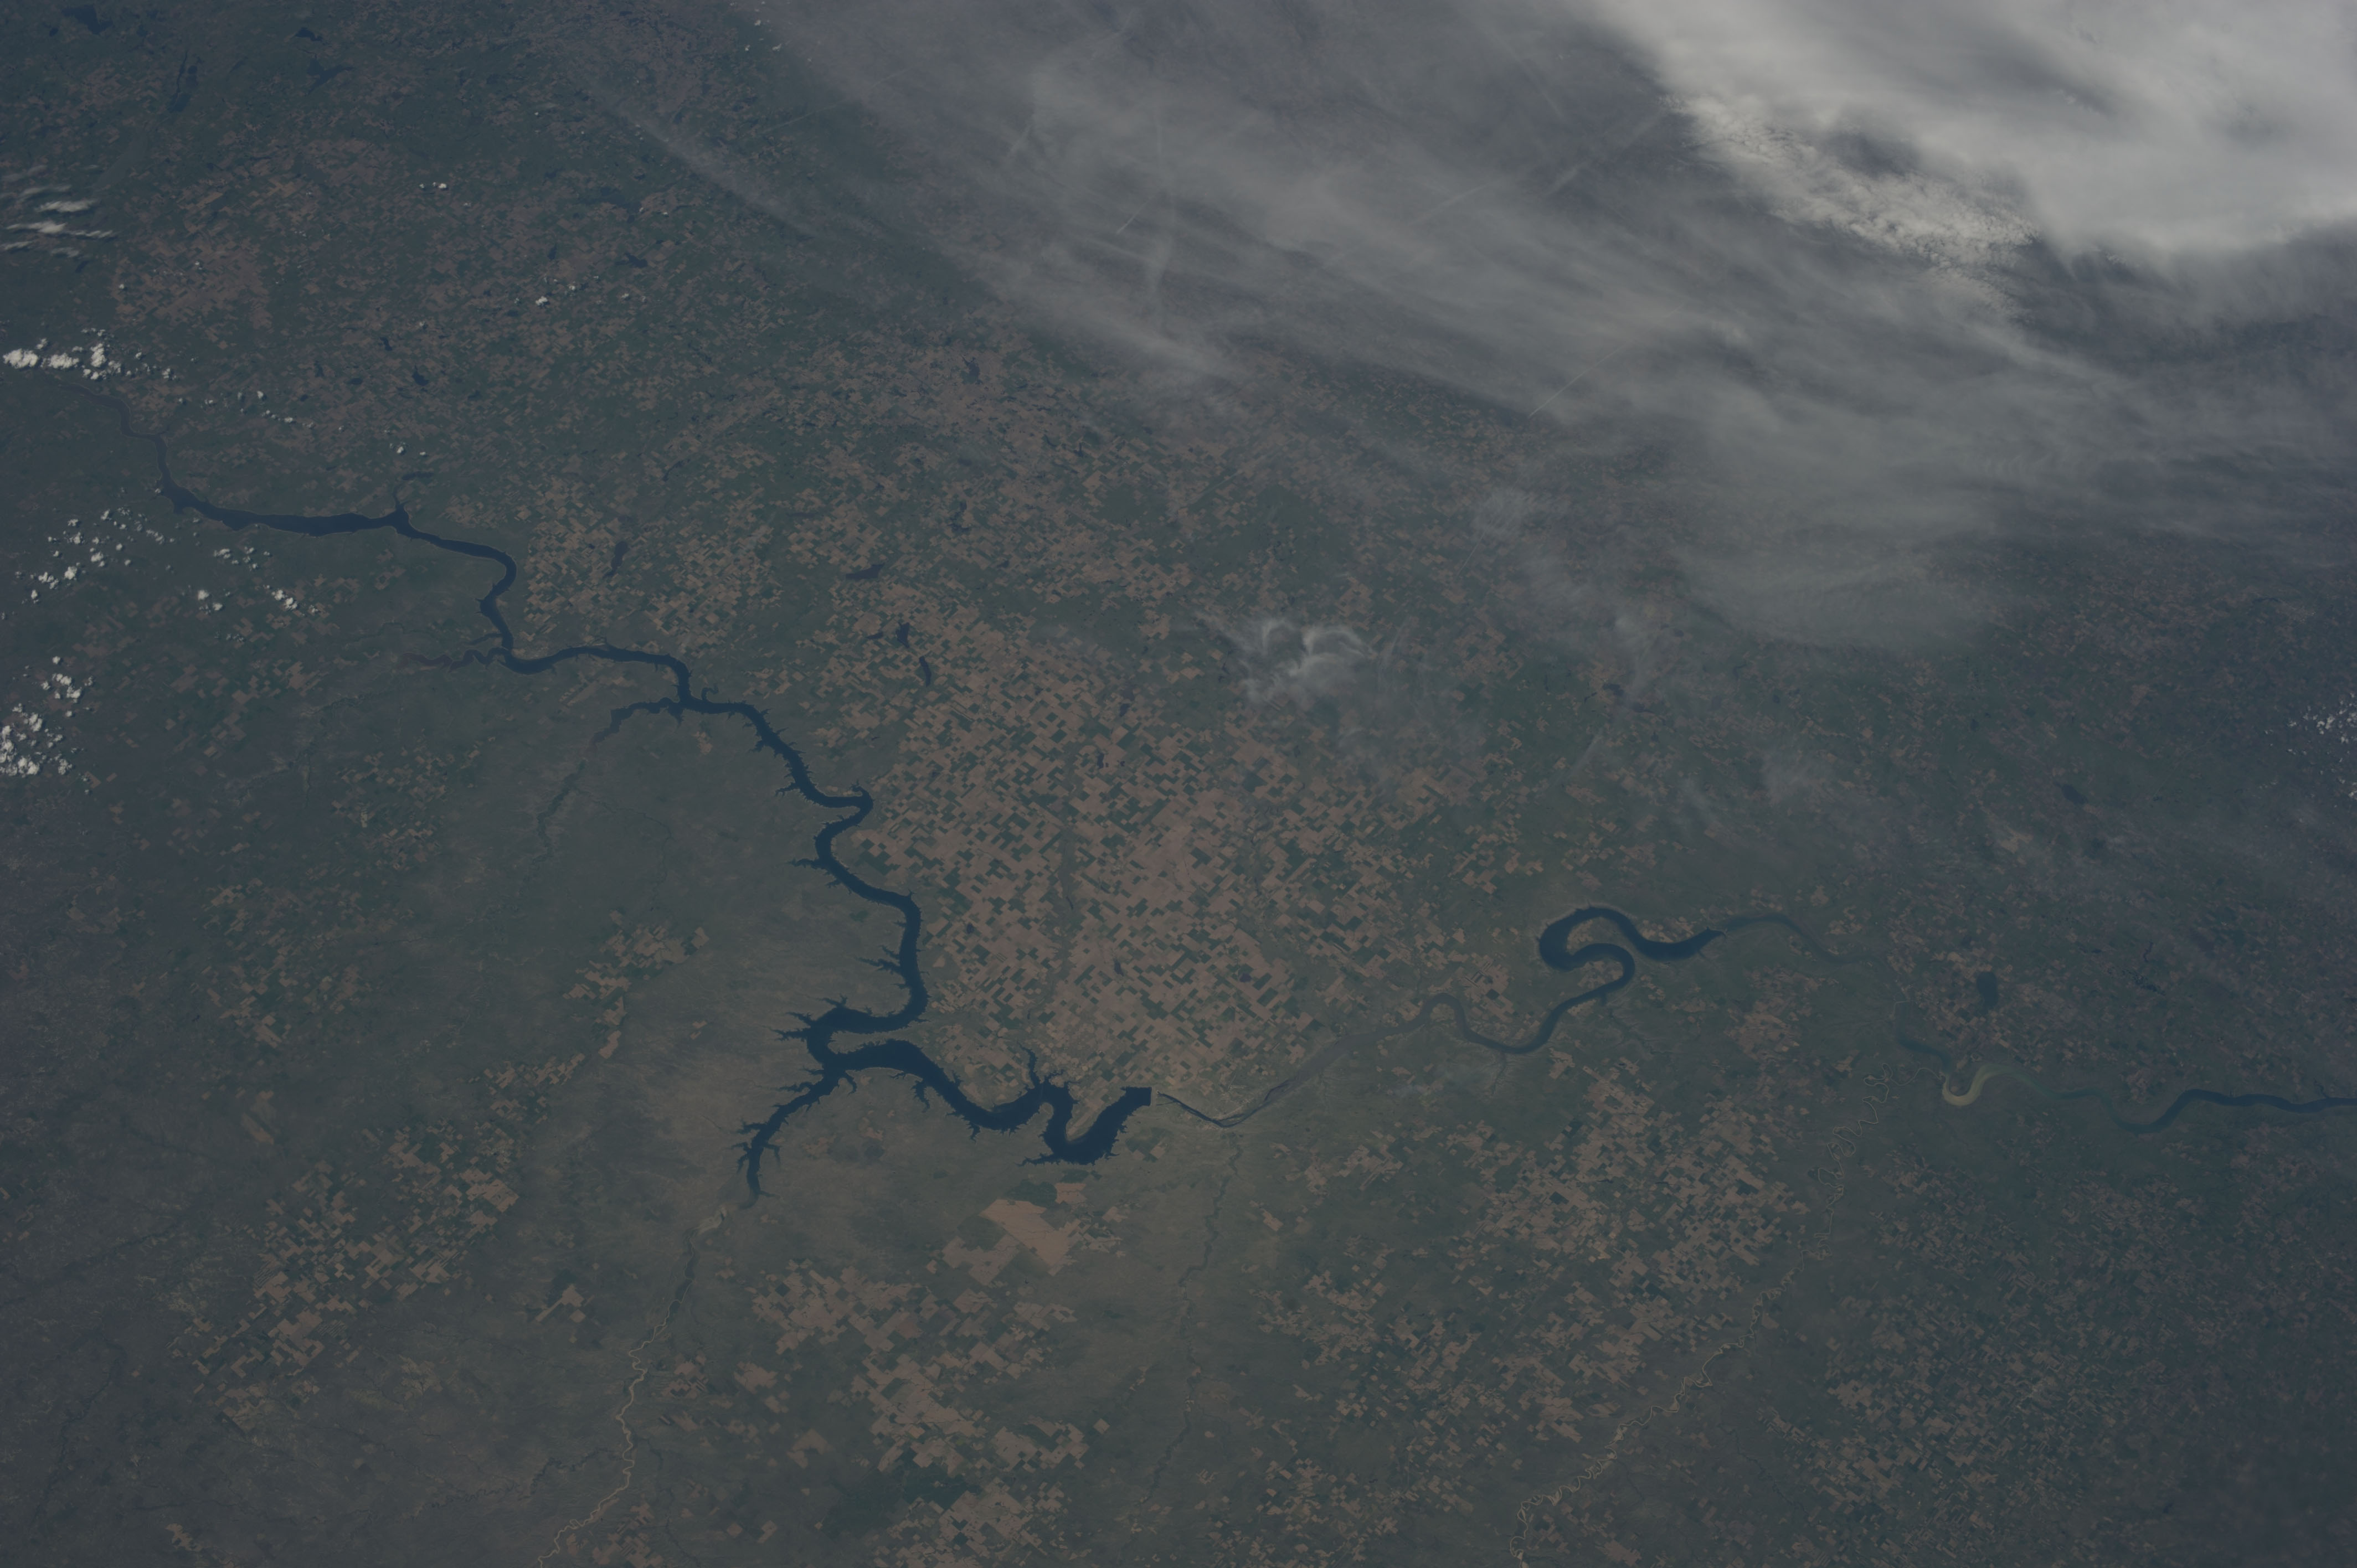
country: USA-SOUTH DAKOTA
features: SOUTH DAKOTA, PIERRE, LAKE SHARPE.,SOUTH DAKOTA, RIVER, MISSOUR RIVER, PIERRE,PIERRE S. DAKOTA, MISSOURI RIVER
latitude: 44.7
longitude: -99.9
